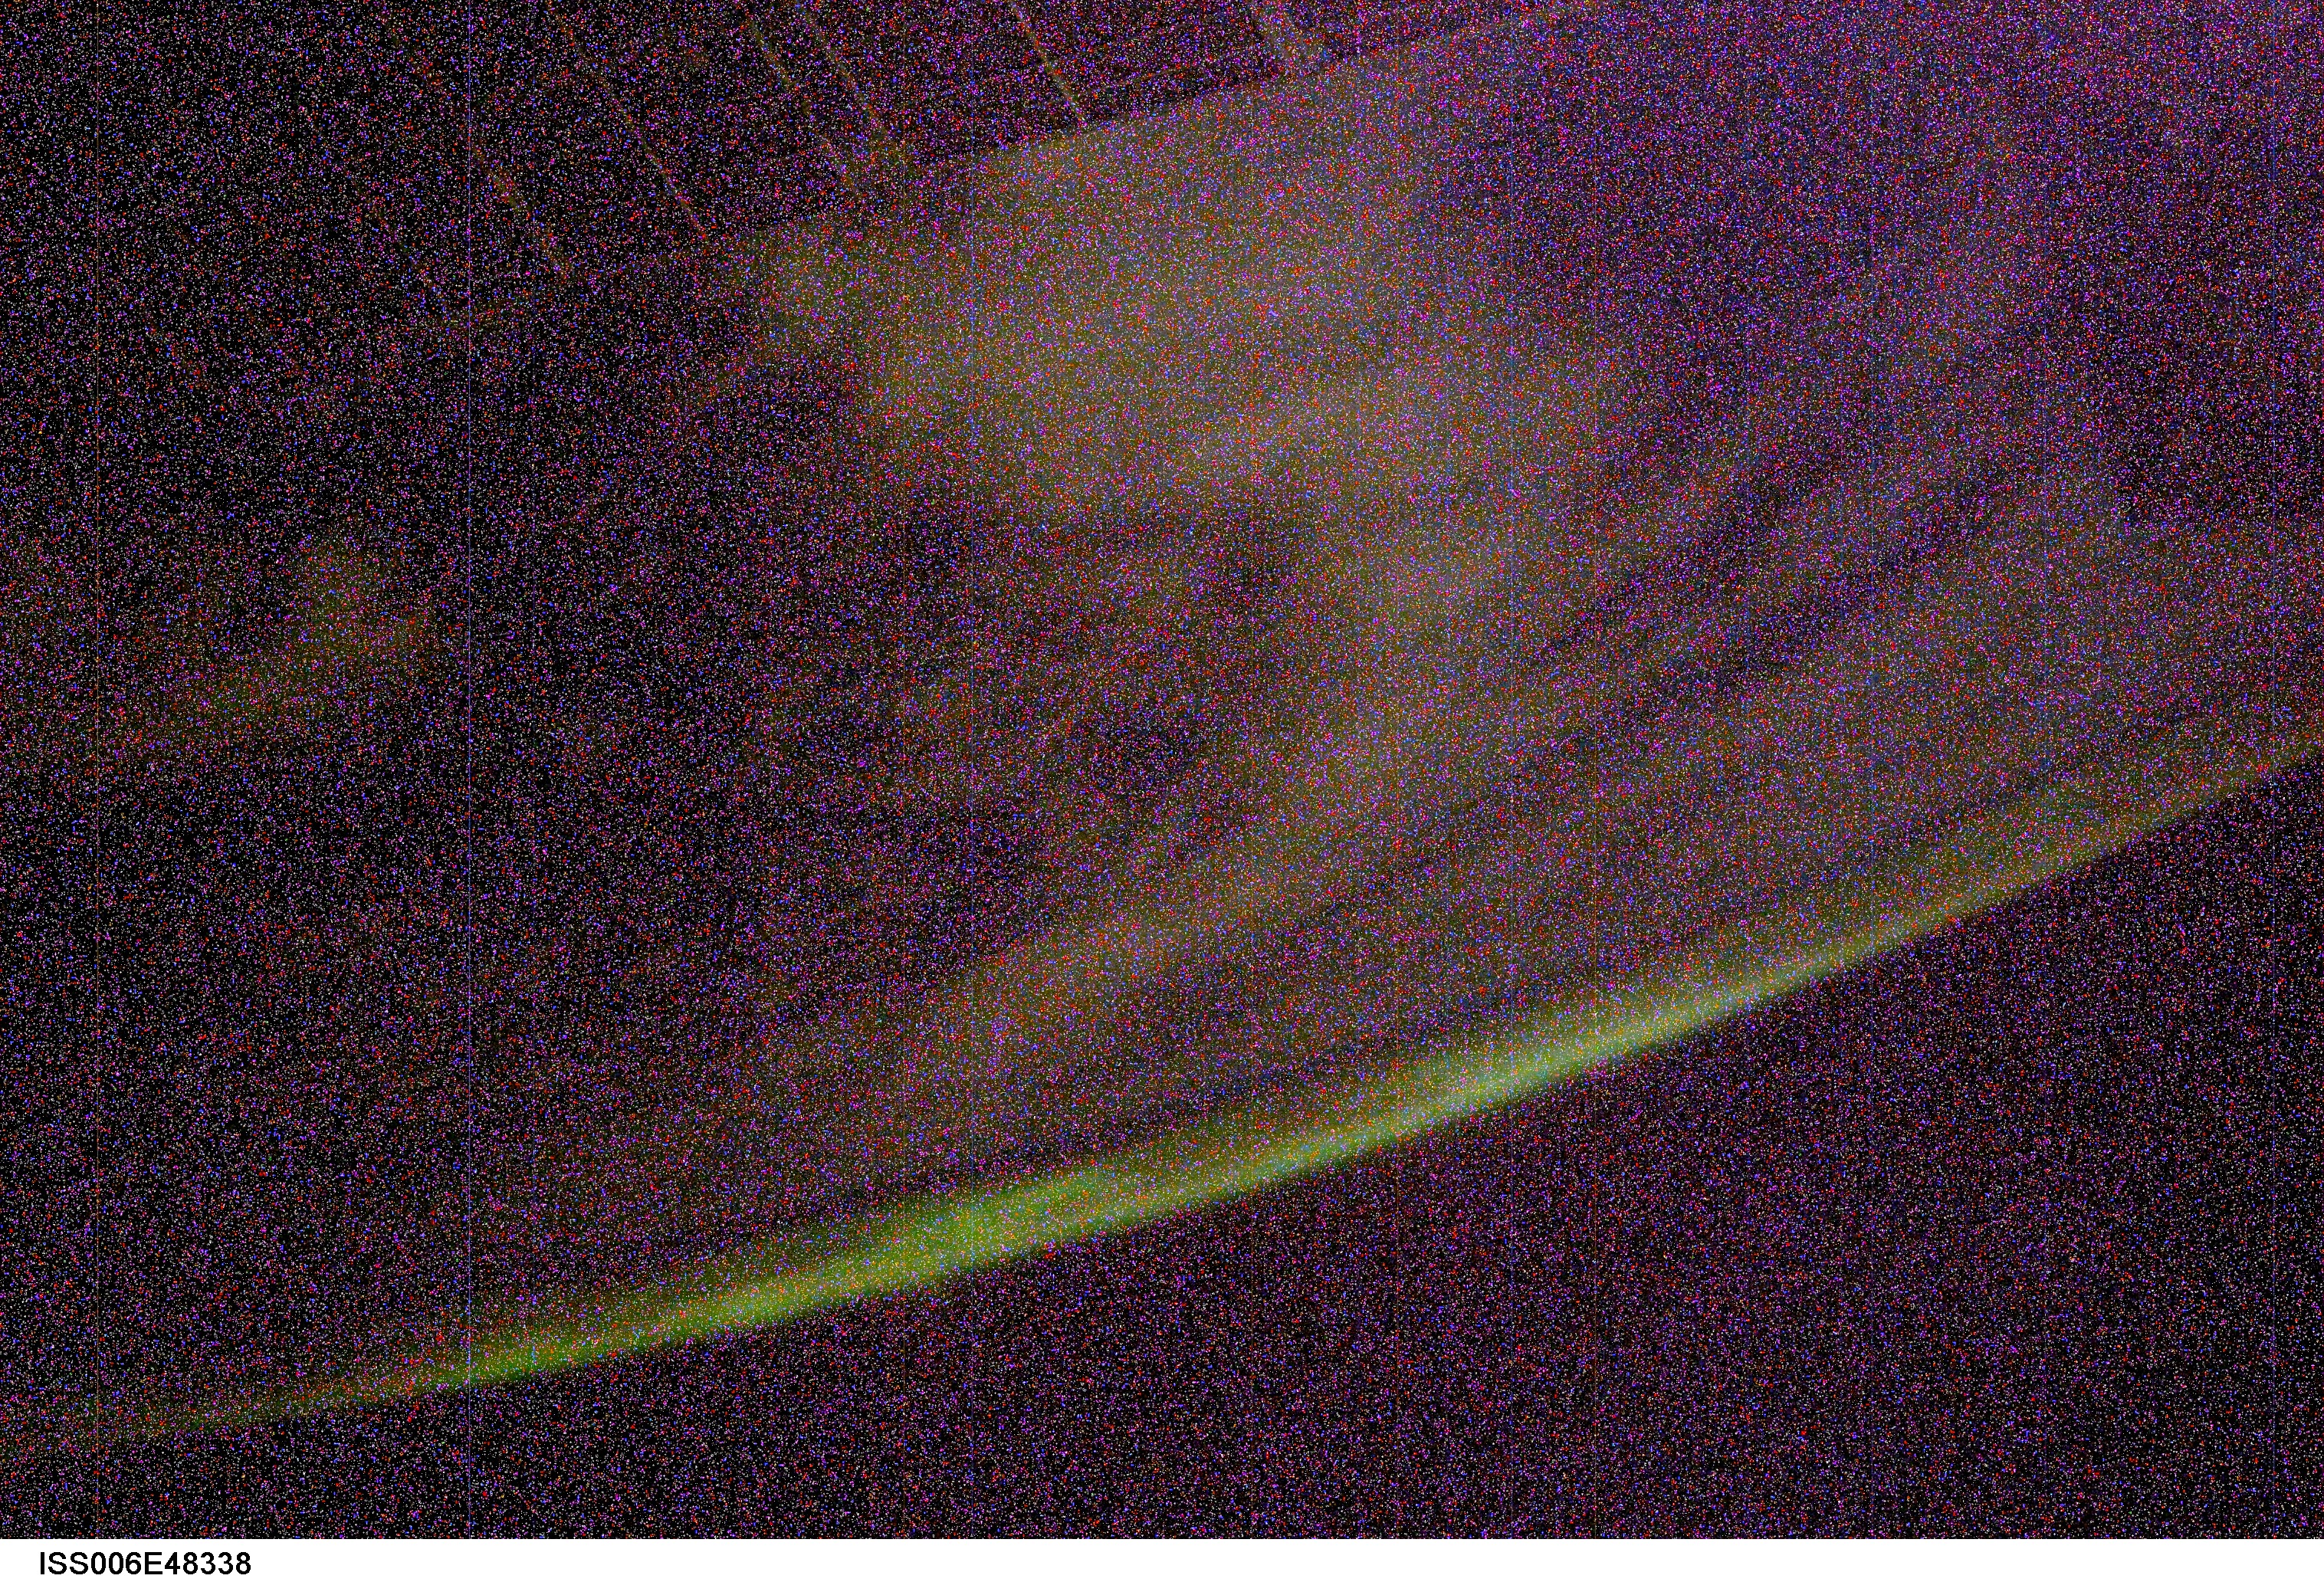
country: AURORA
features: AURORA AUSTRALIS, ISS, STARS
